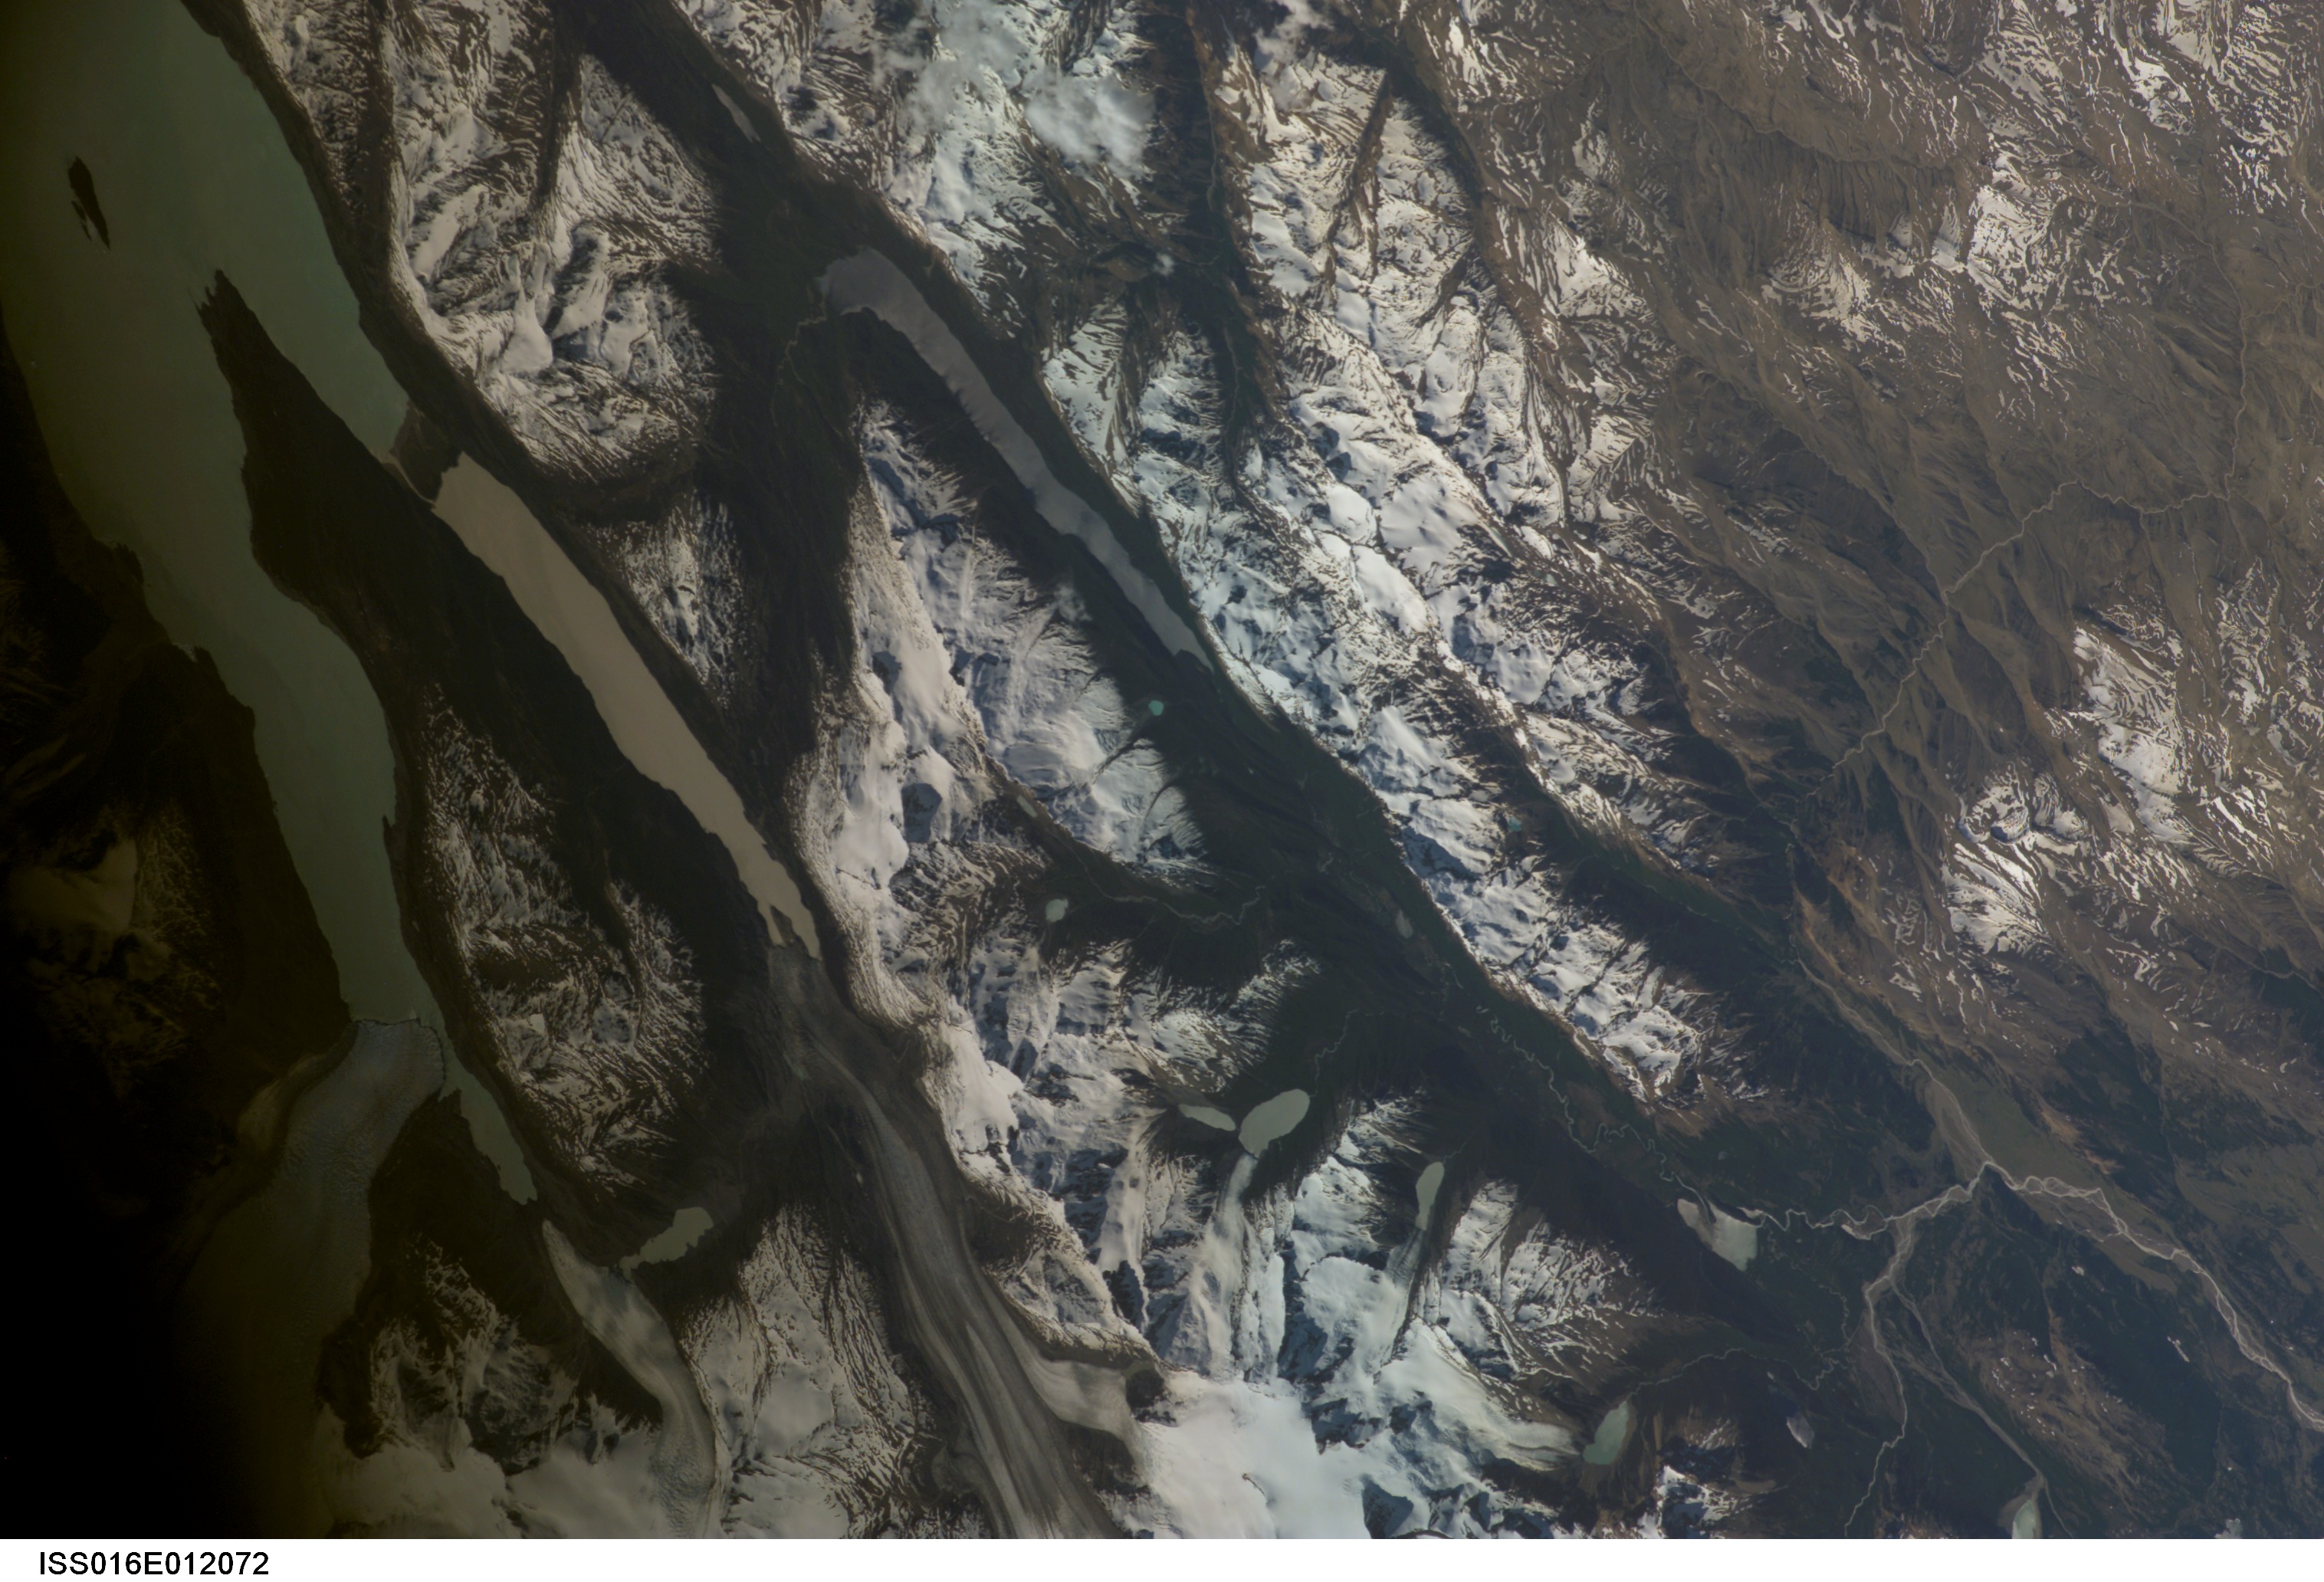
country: ARGENTINA
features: LAKE DEL DESIERTO,SNOW,LAKE SAN MARTIN
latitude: -49.1
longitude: -72.9
